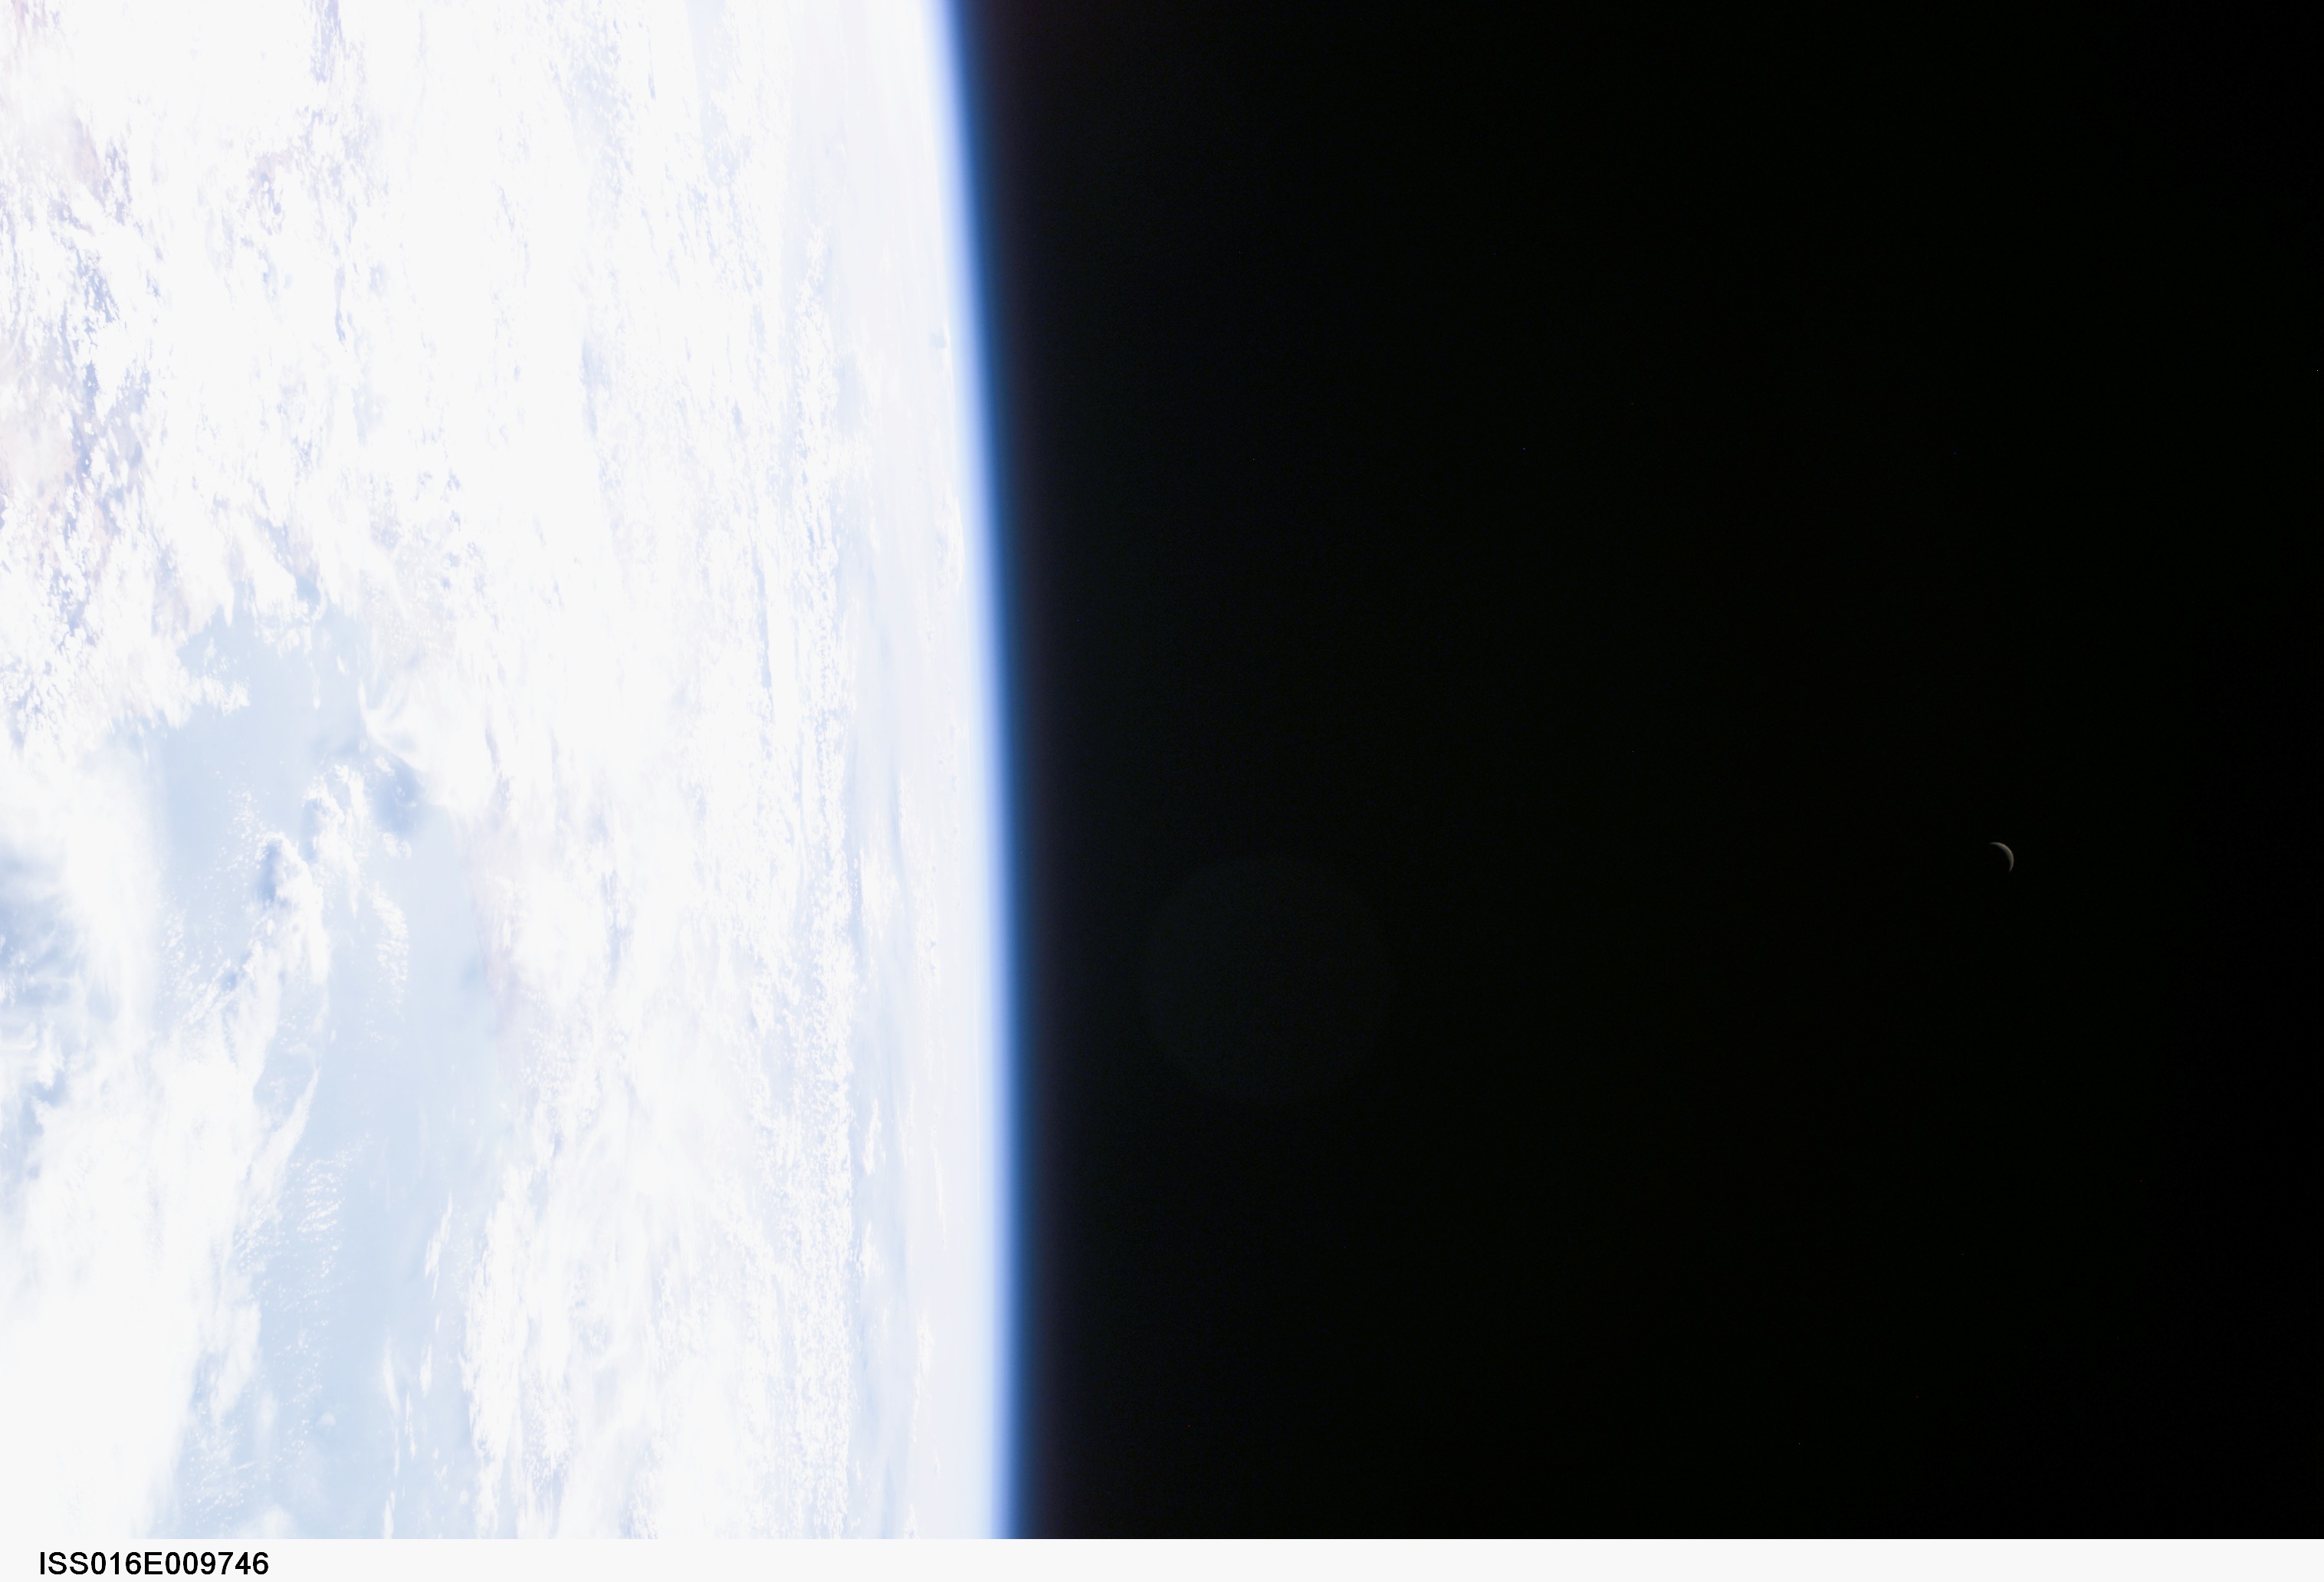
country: INDIAN OCEAN
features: PAN- CLOUDS, CRESCENT MOON
